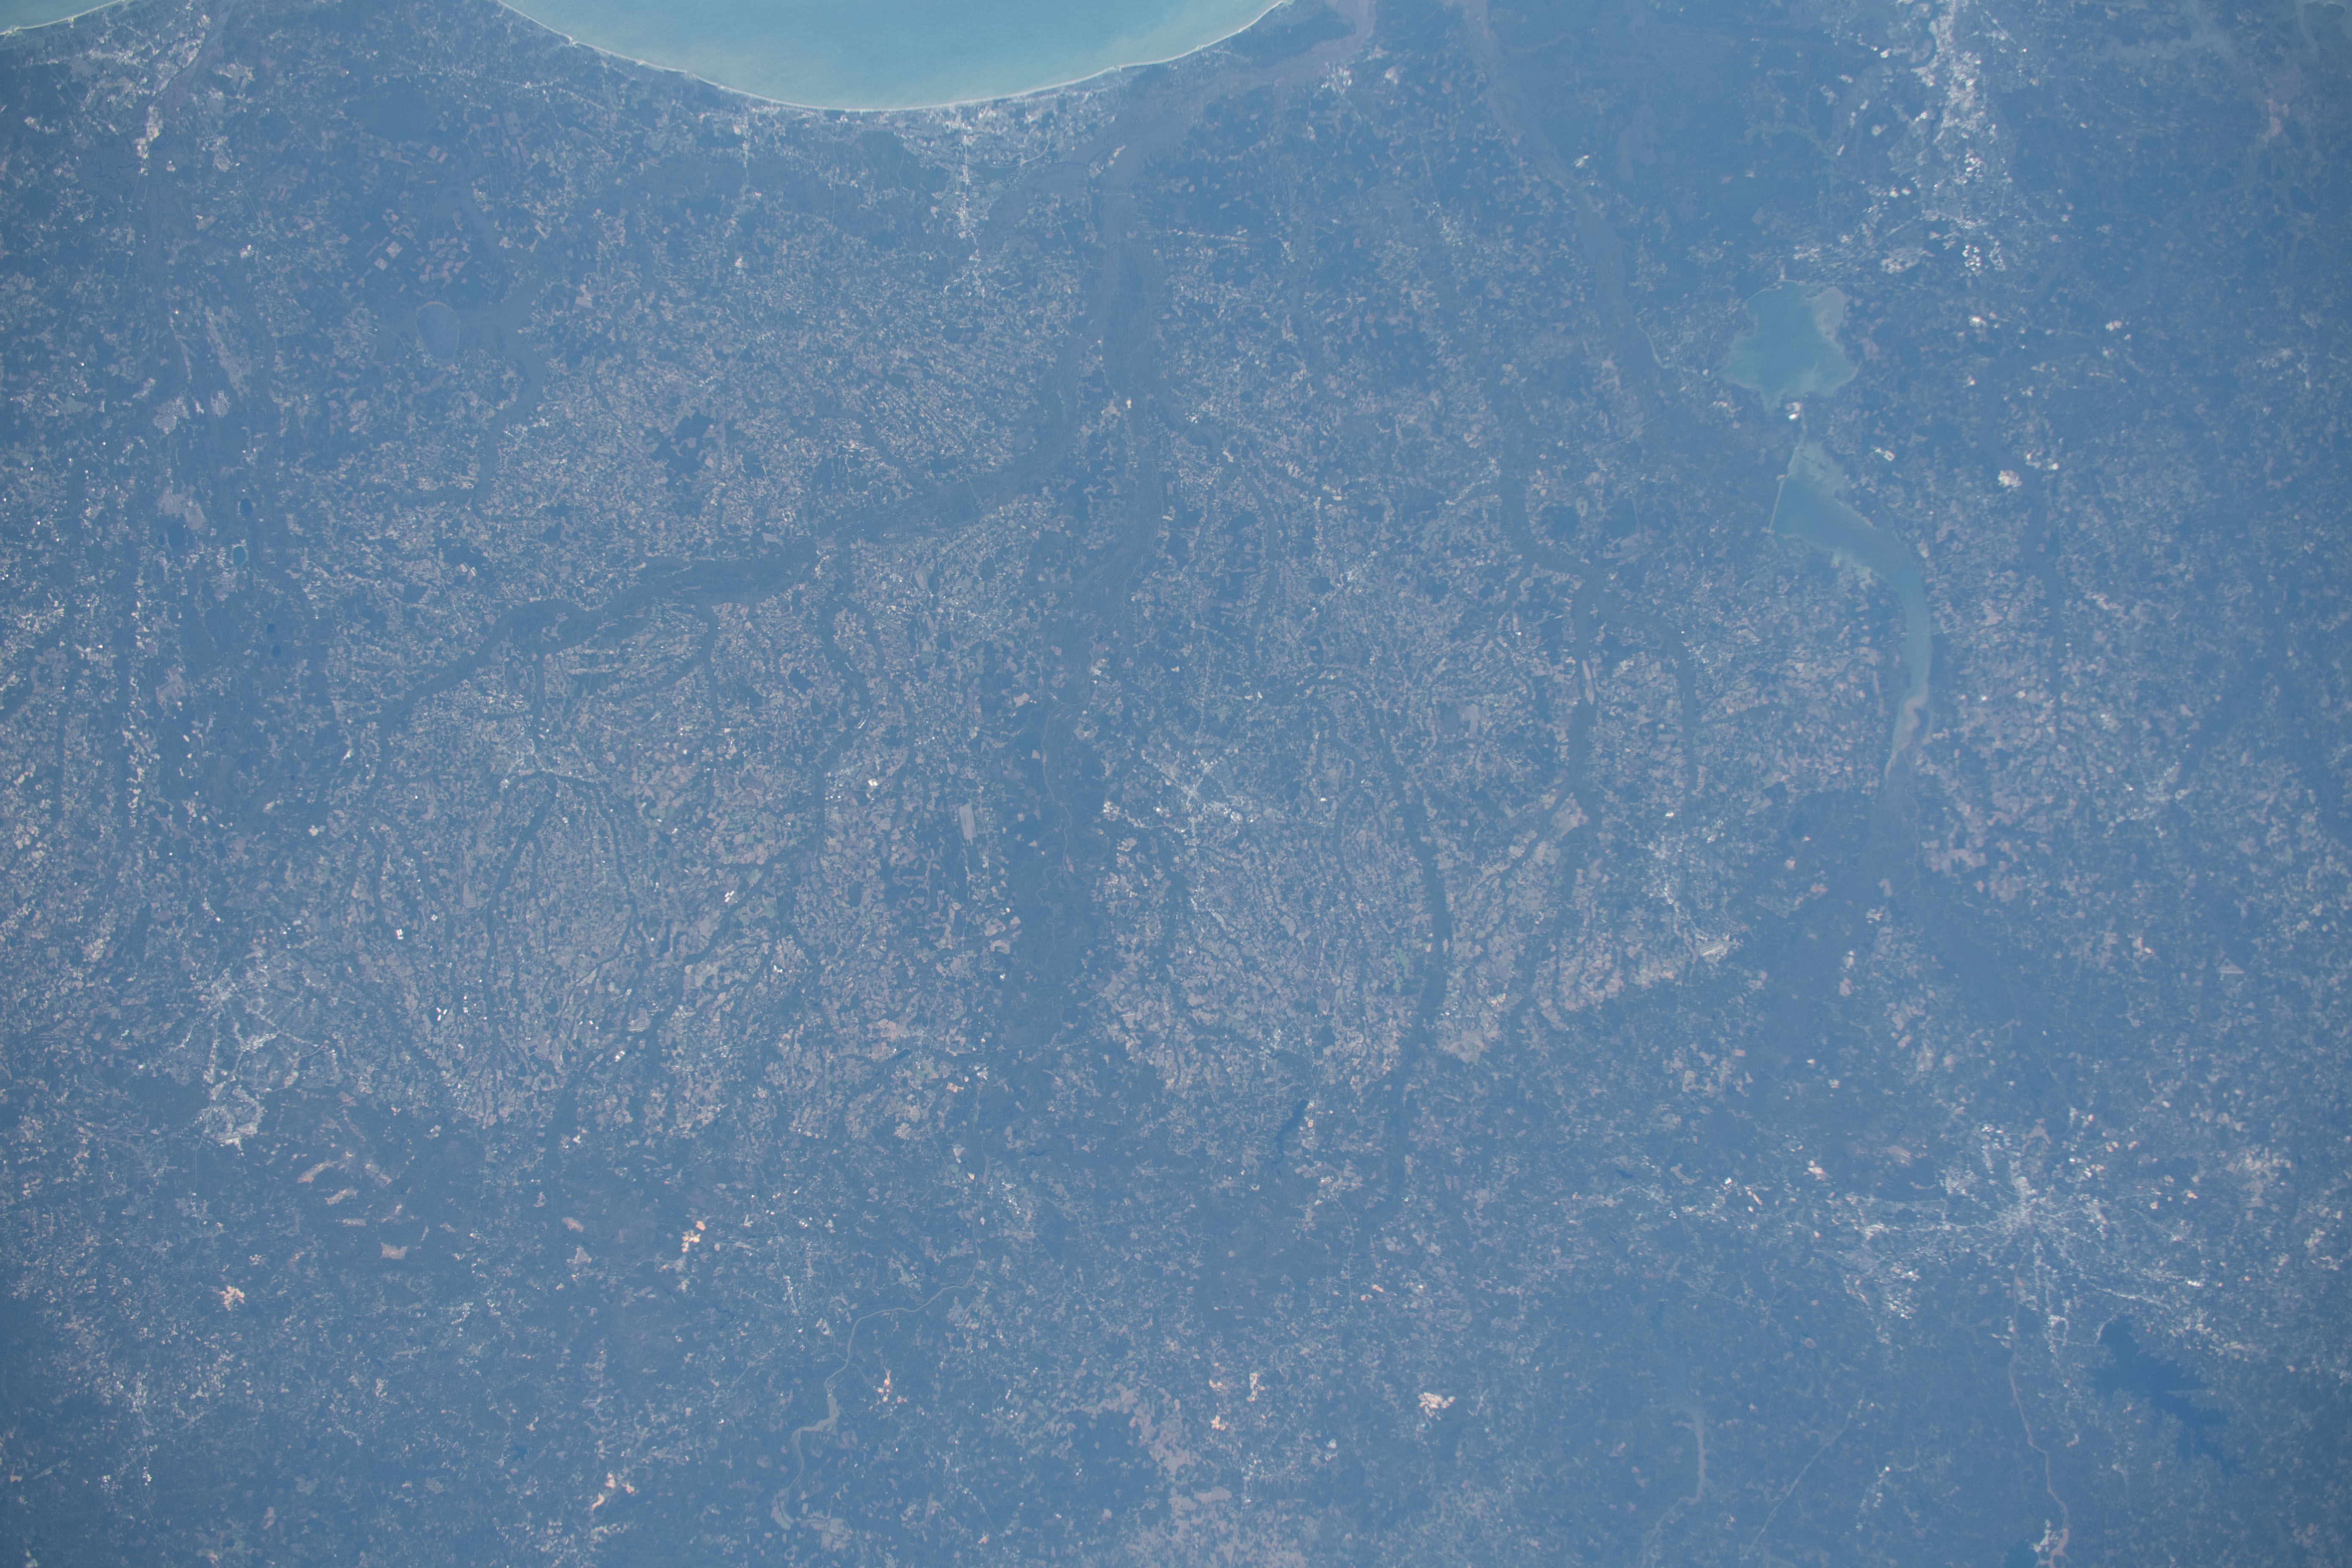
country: USA-SOUTH CAROLINA
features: FORT BRAGG, NORTH CAROLINA, FAYETTEVILLE, MYRTLE BEACH, COLUMBIA, SOUTH CAROLINA
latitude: 34.0
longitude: -79.5
